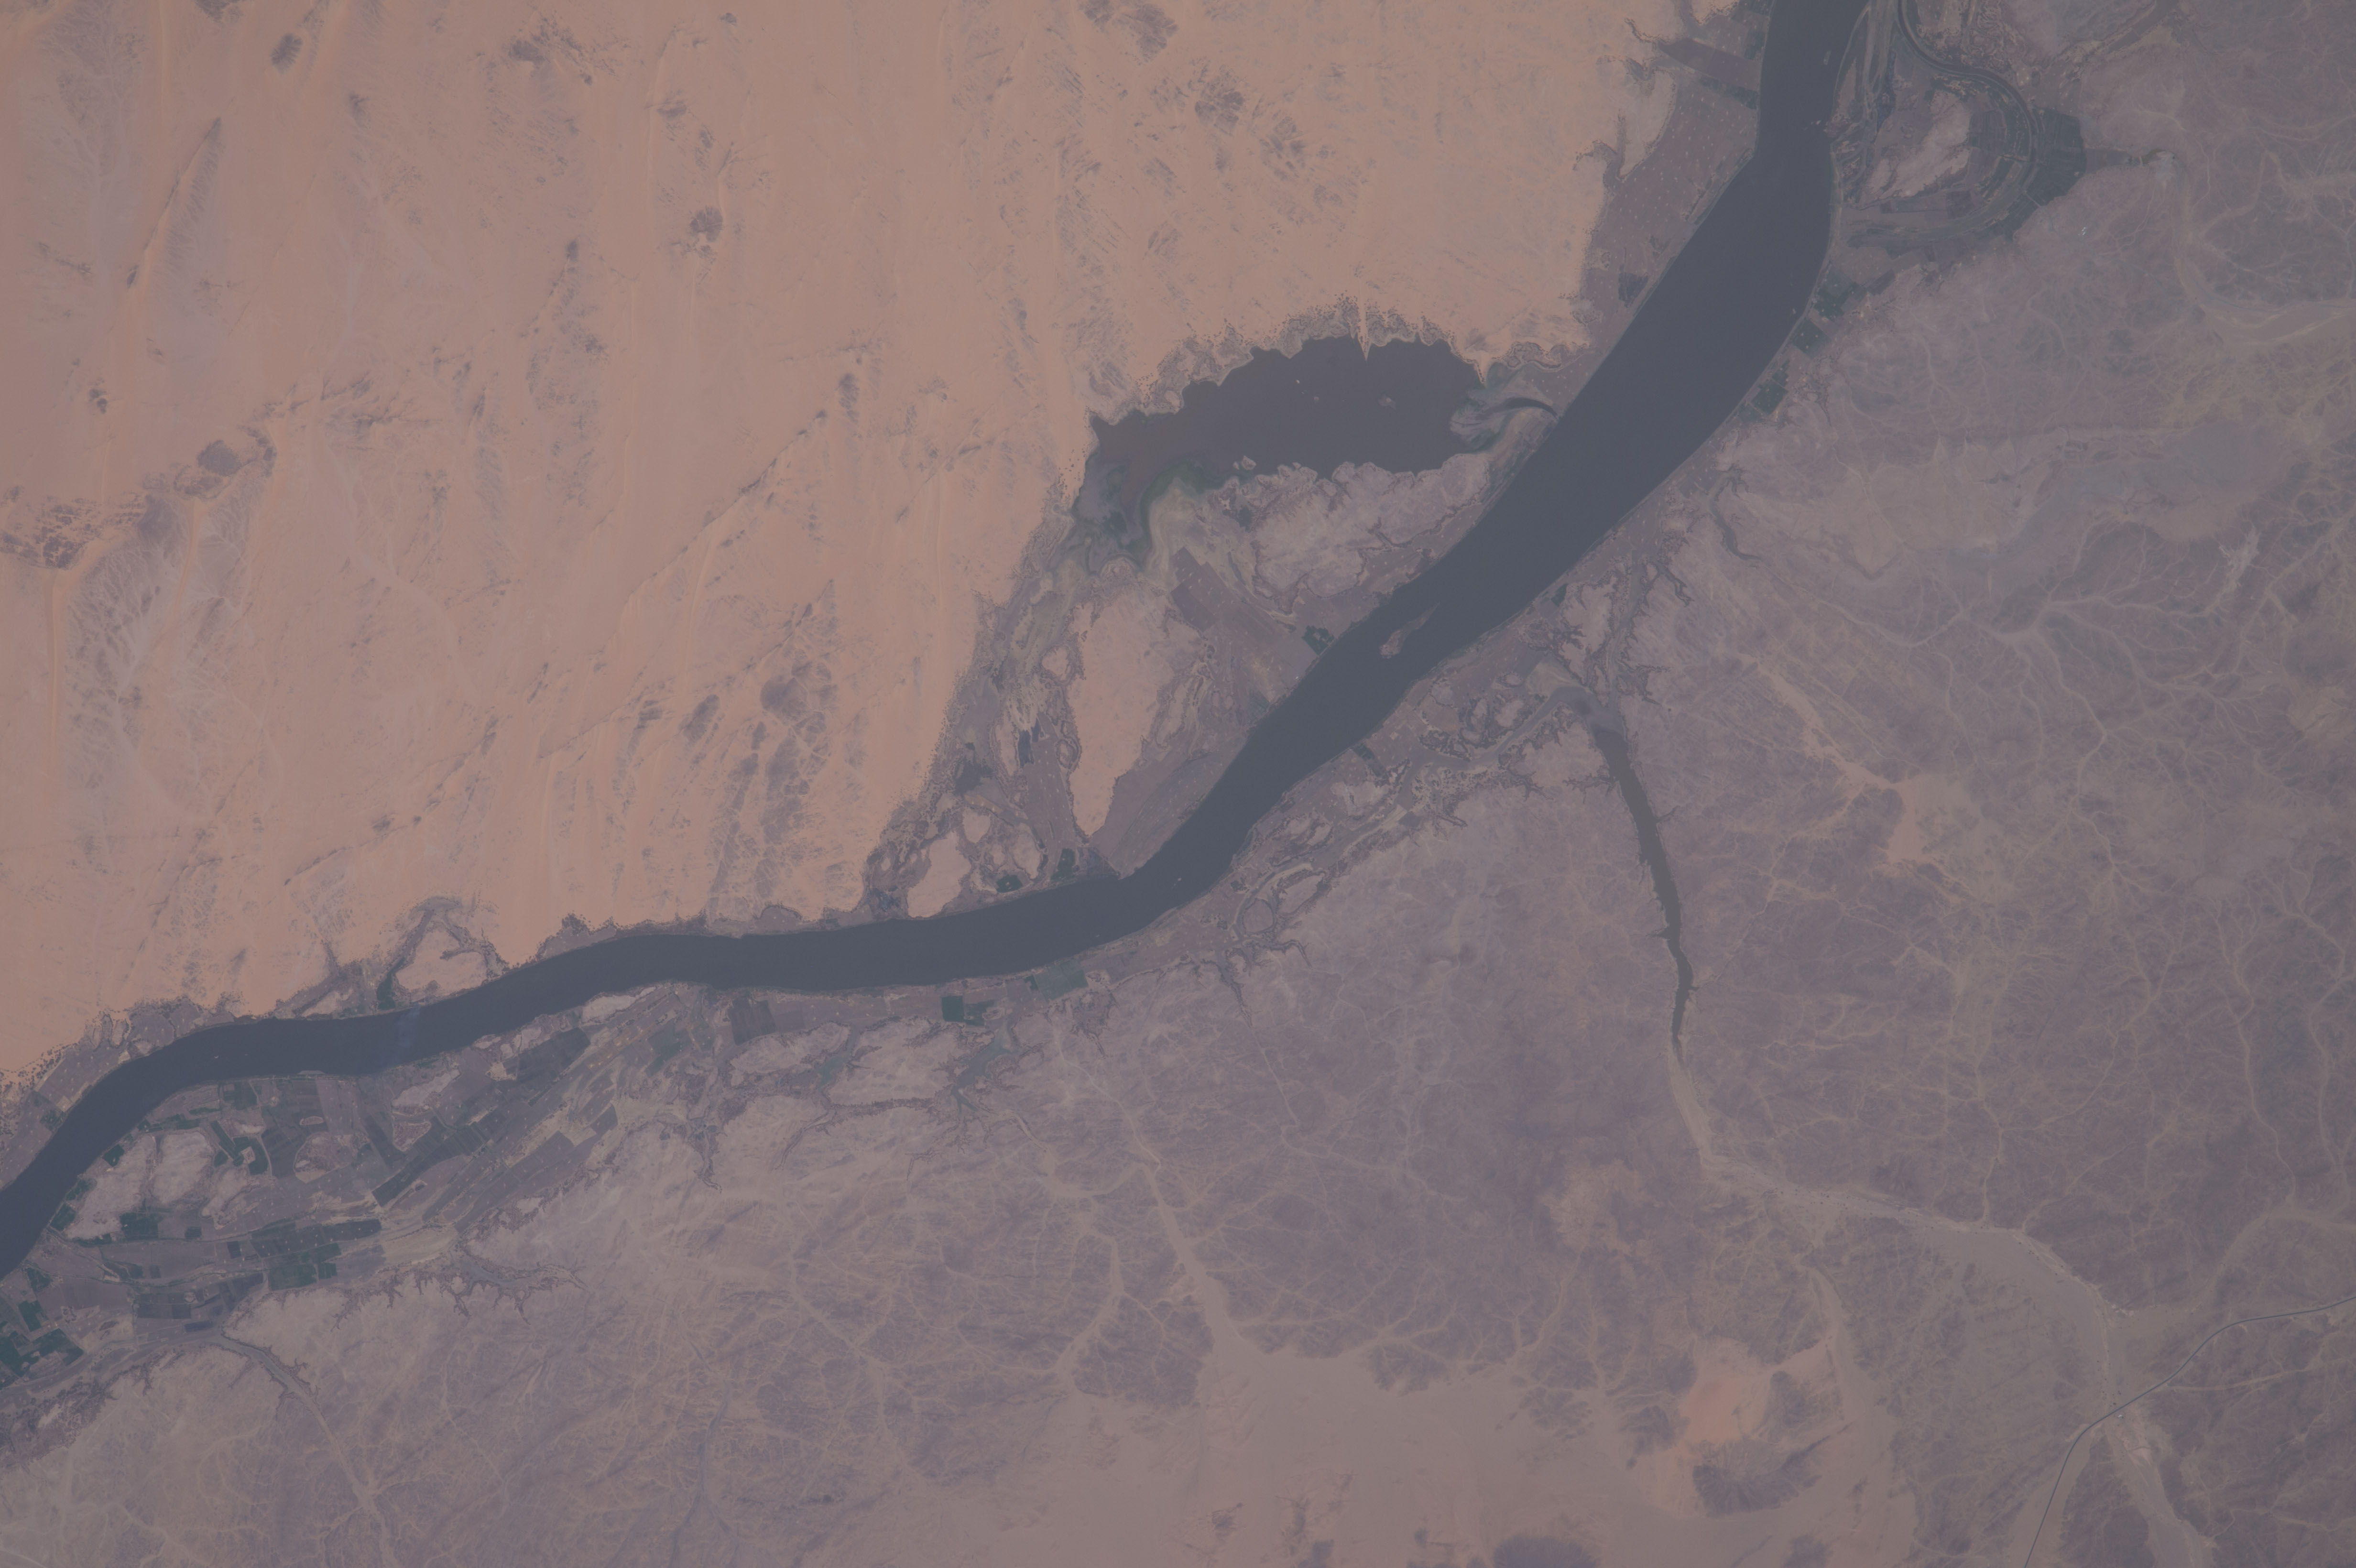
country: SUDAN
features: NUBIAN DESERT, NILE RIVER, NORTHERN, AMBIGOL WEST
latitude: 21.3
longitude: 30.9
